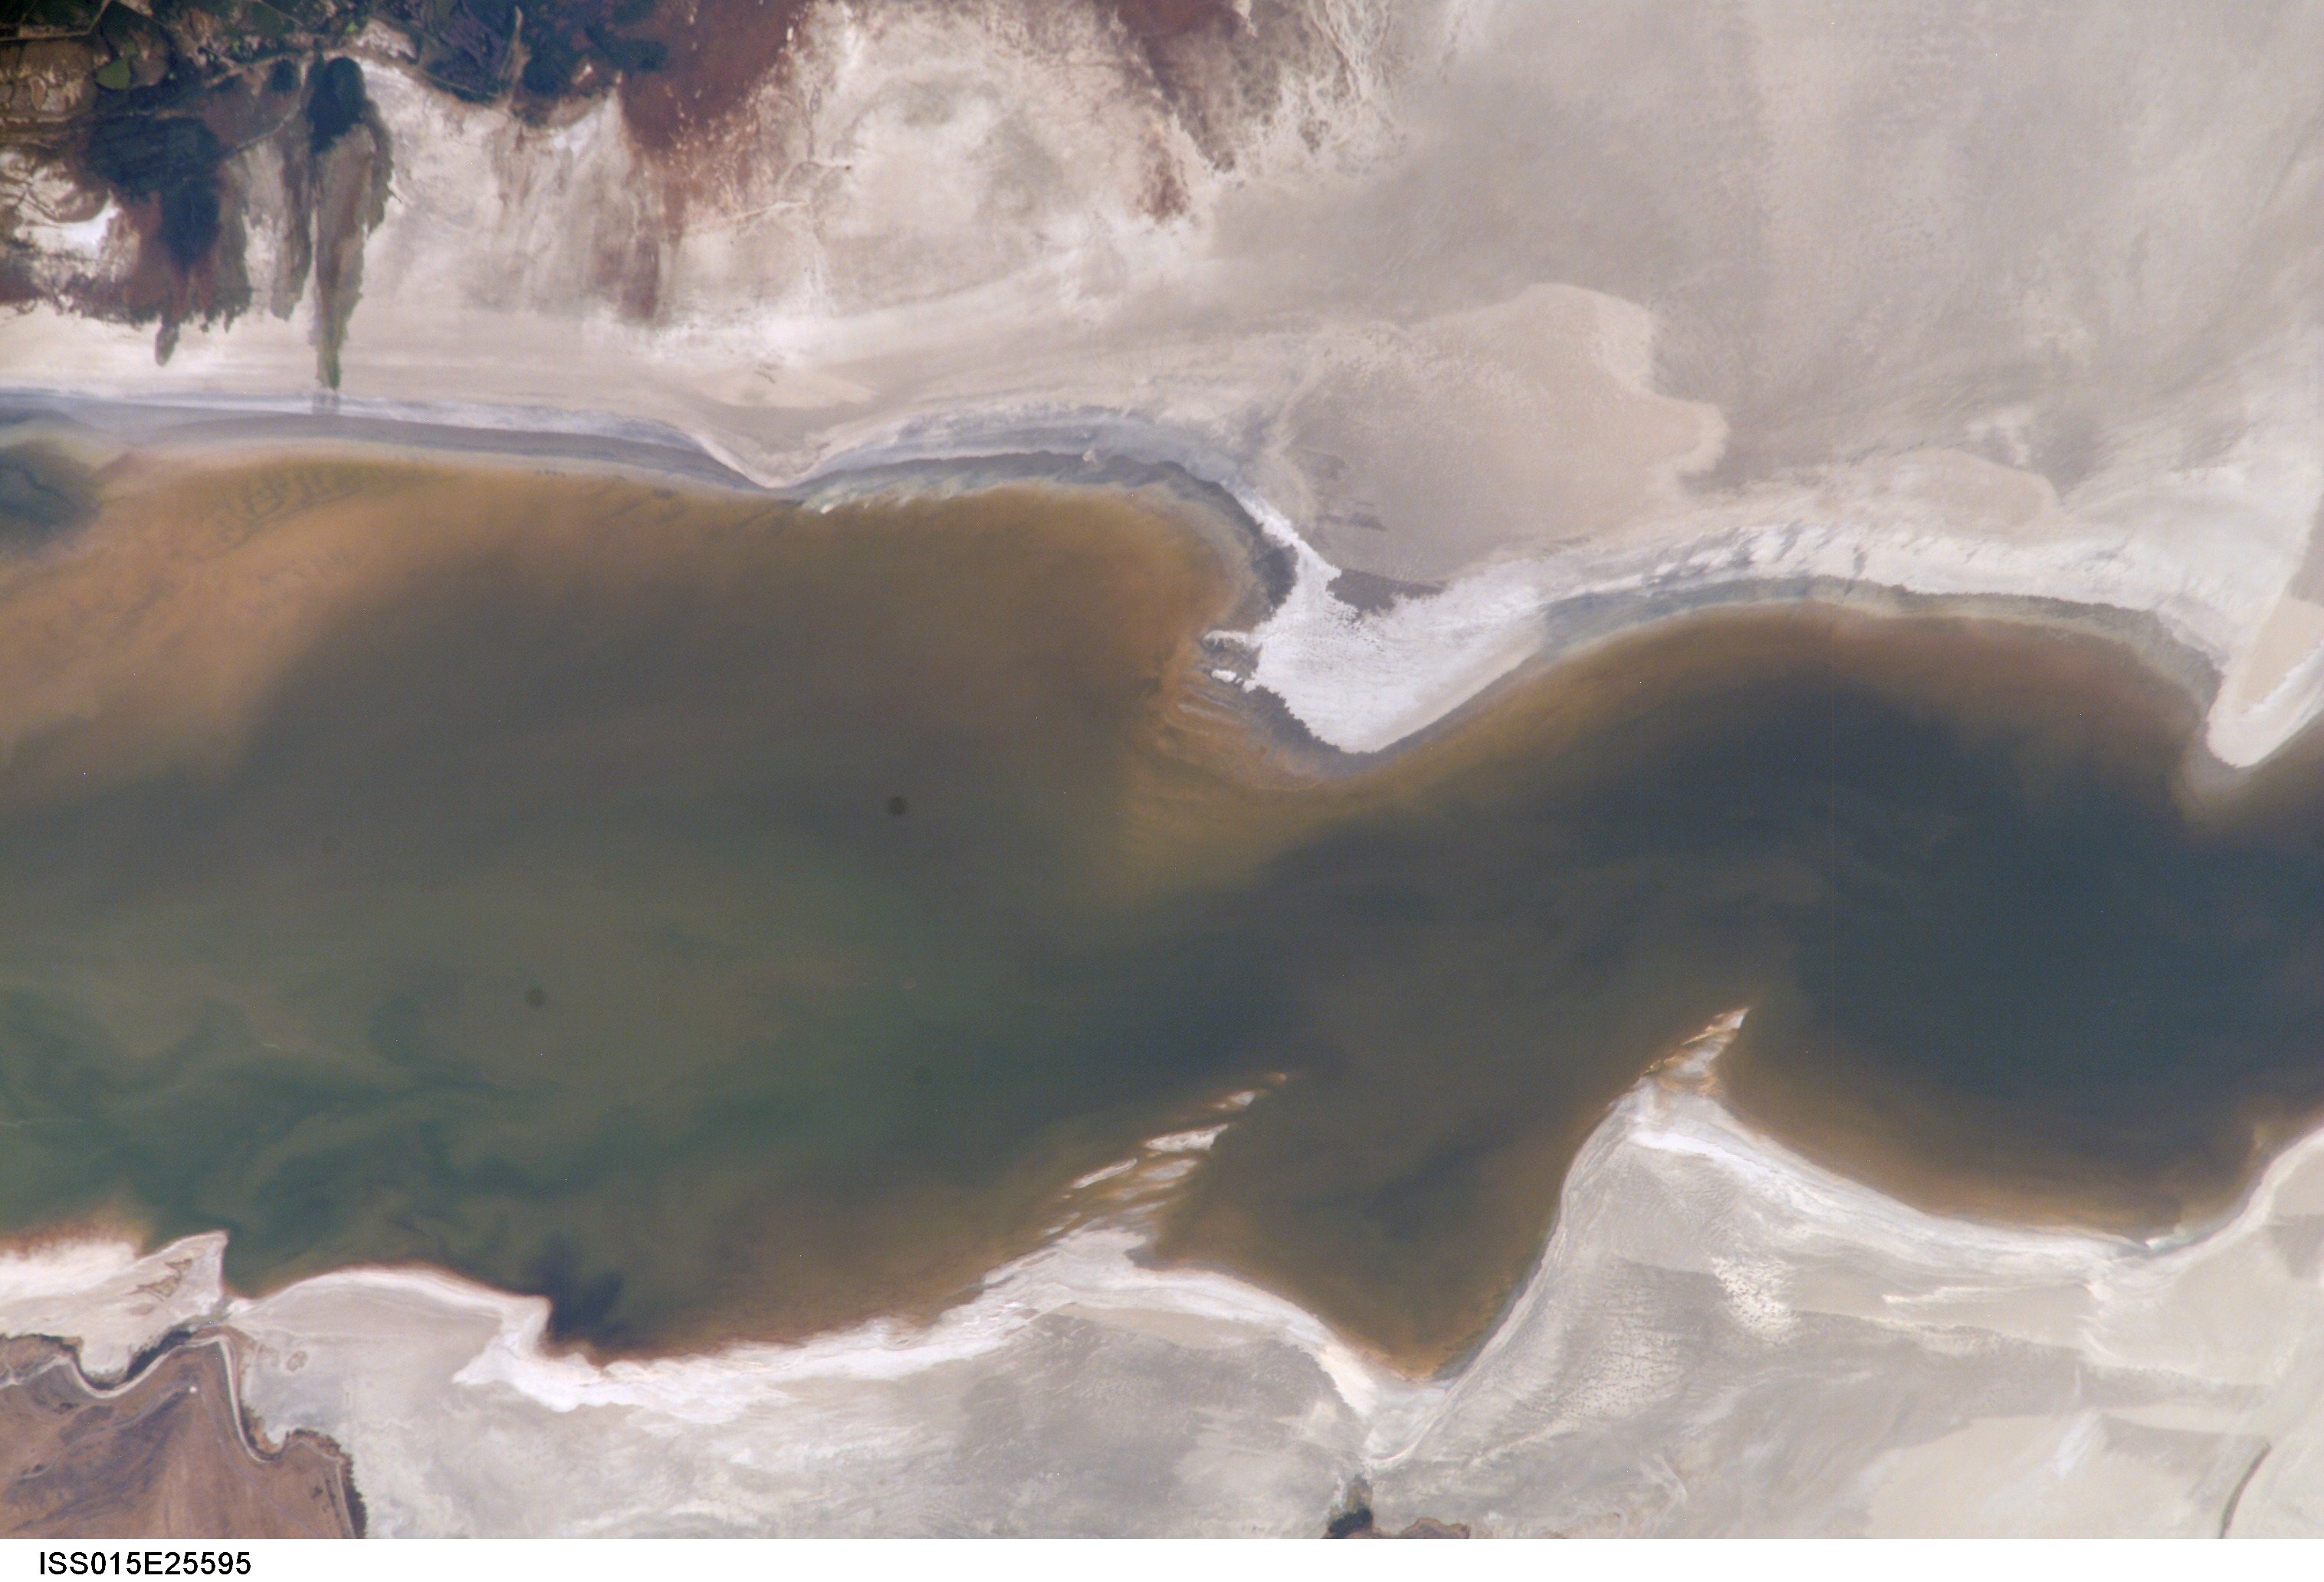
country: USA-UTAH
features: GREAT SALT LAKE, FARMINGTON B.
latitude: 41.0
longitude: -112.1
